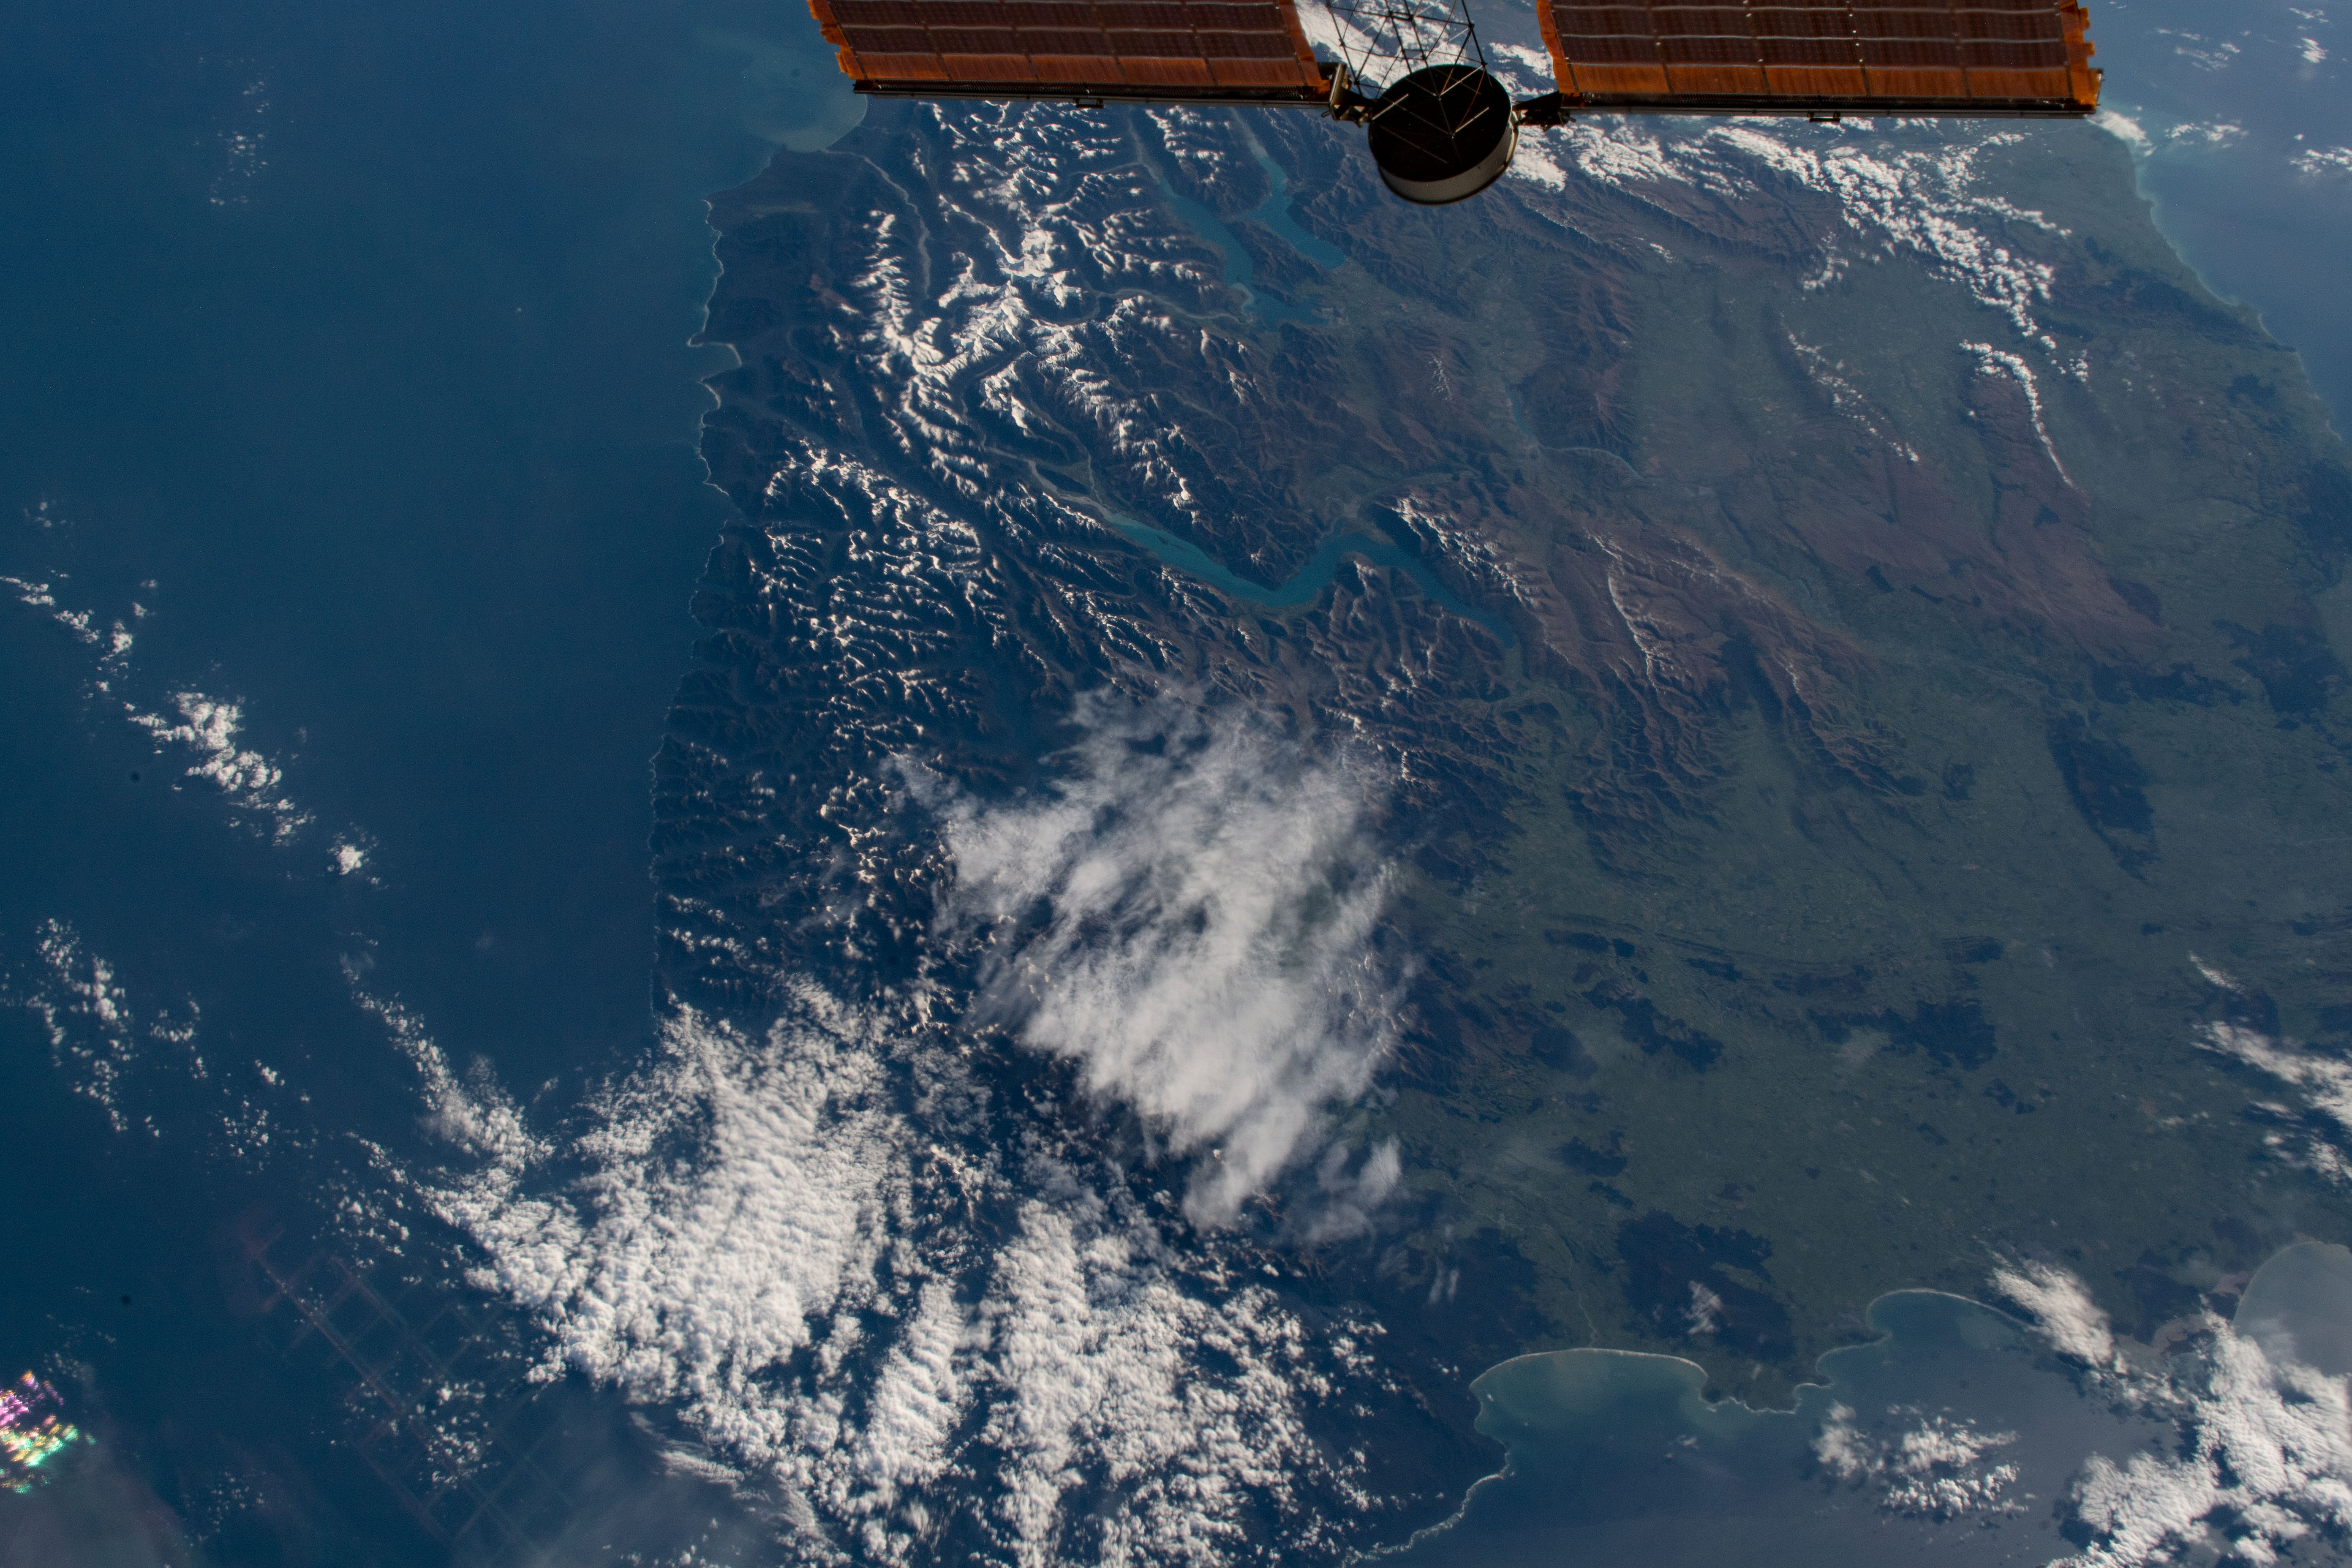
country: NEW ZEALAND-SI
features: LAKE WANAKA, LAKE HAWEA, SOUTHERN ALPS MOUNTAINS, LAKE WAKATIPU
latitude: -45.5
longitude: 168.5
